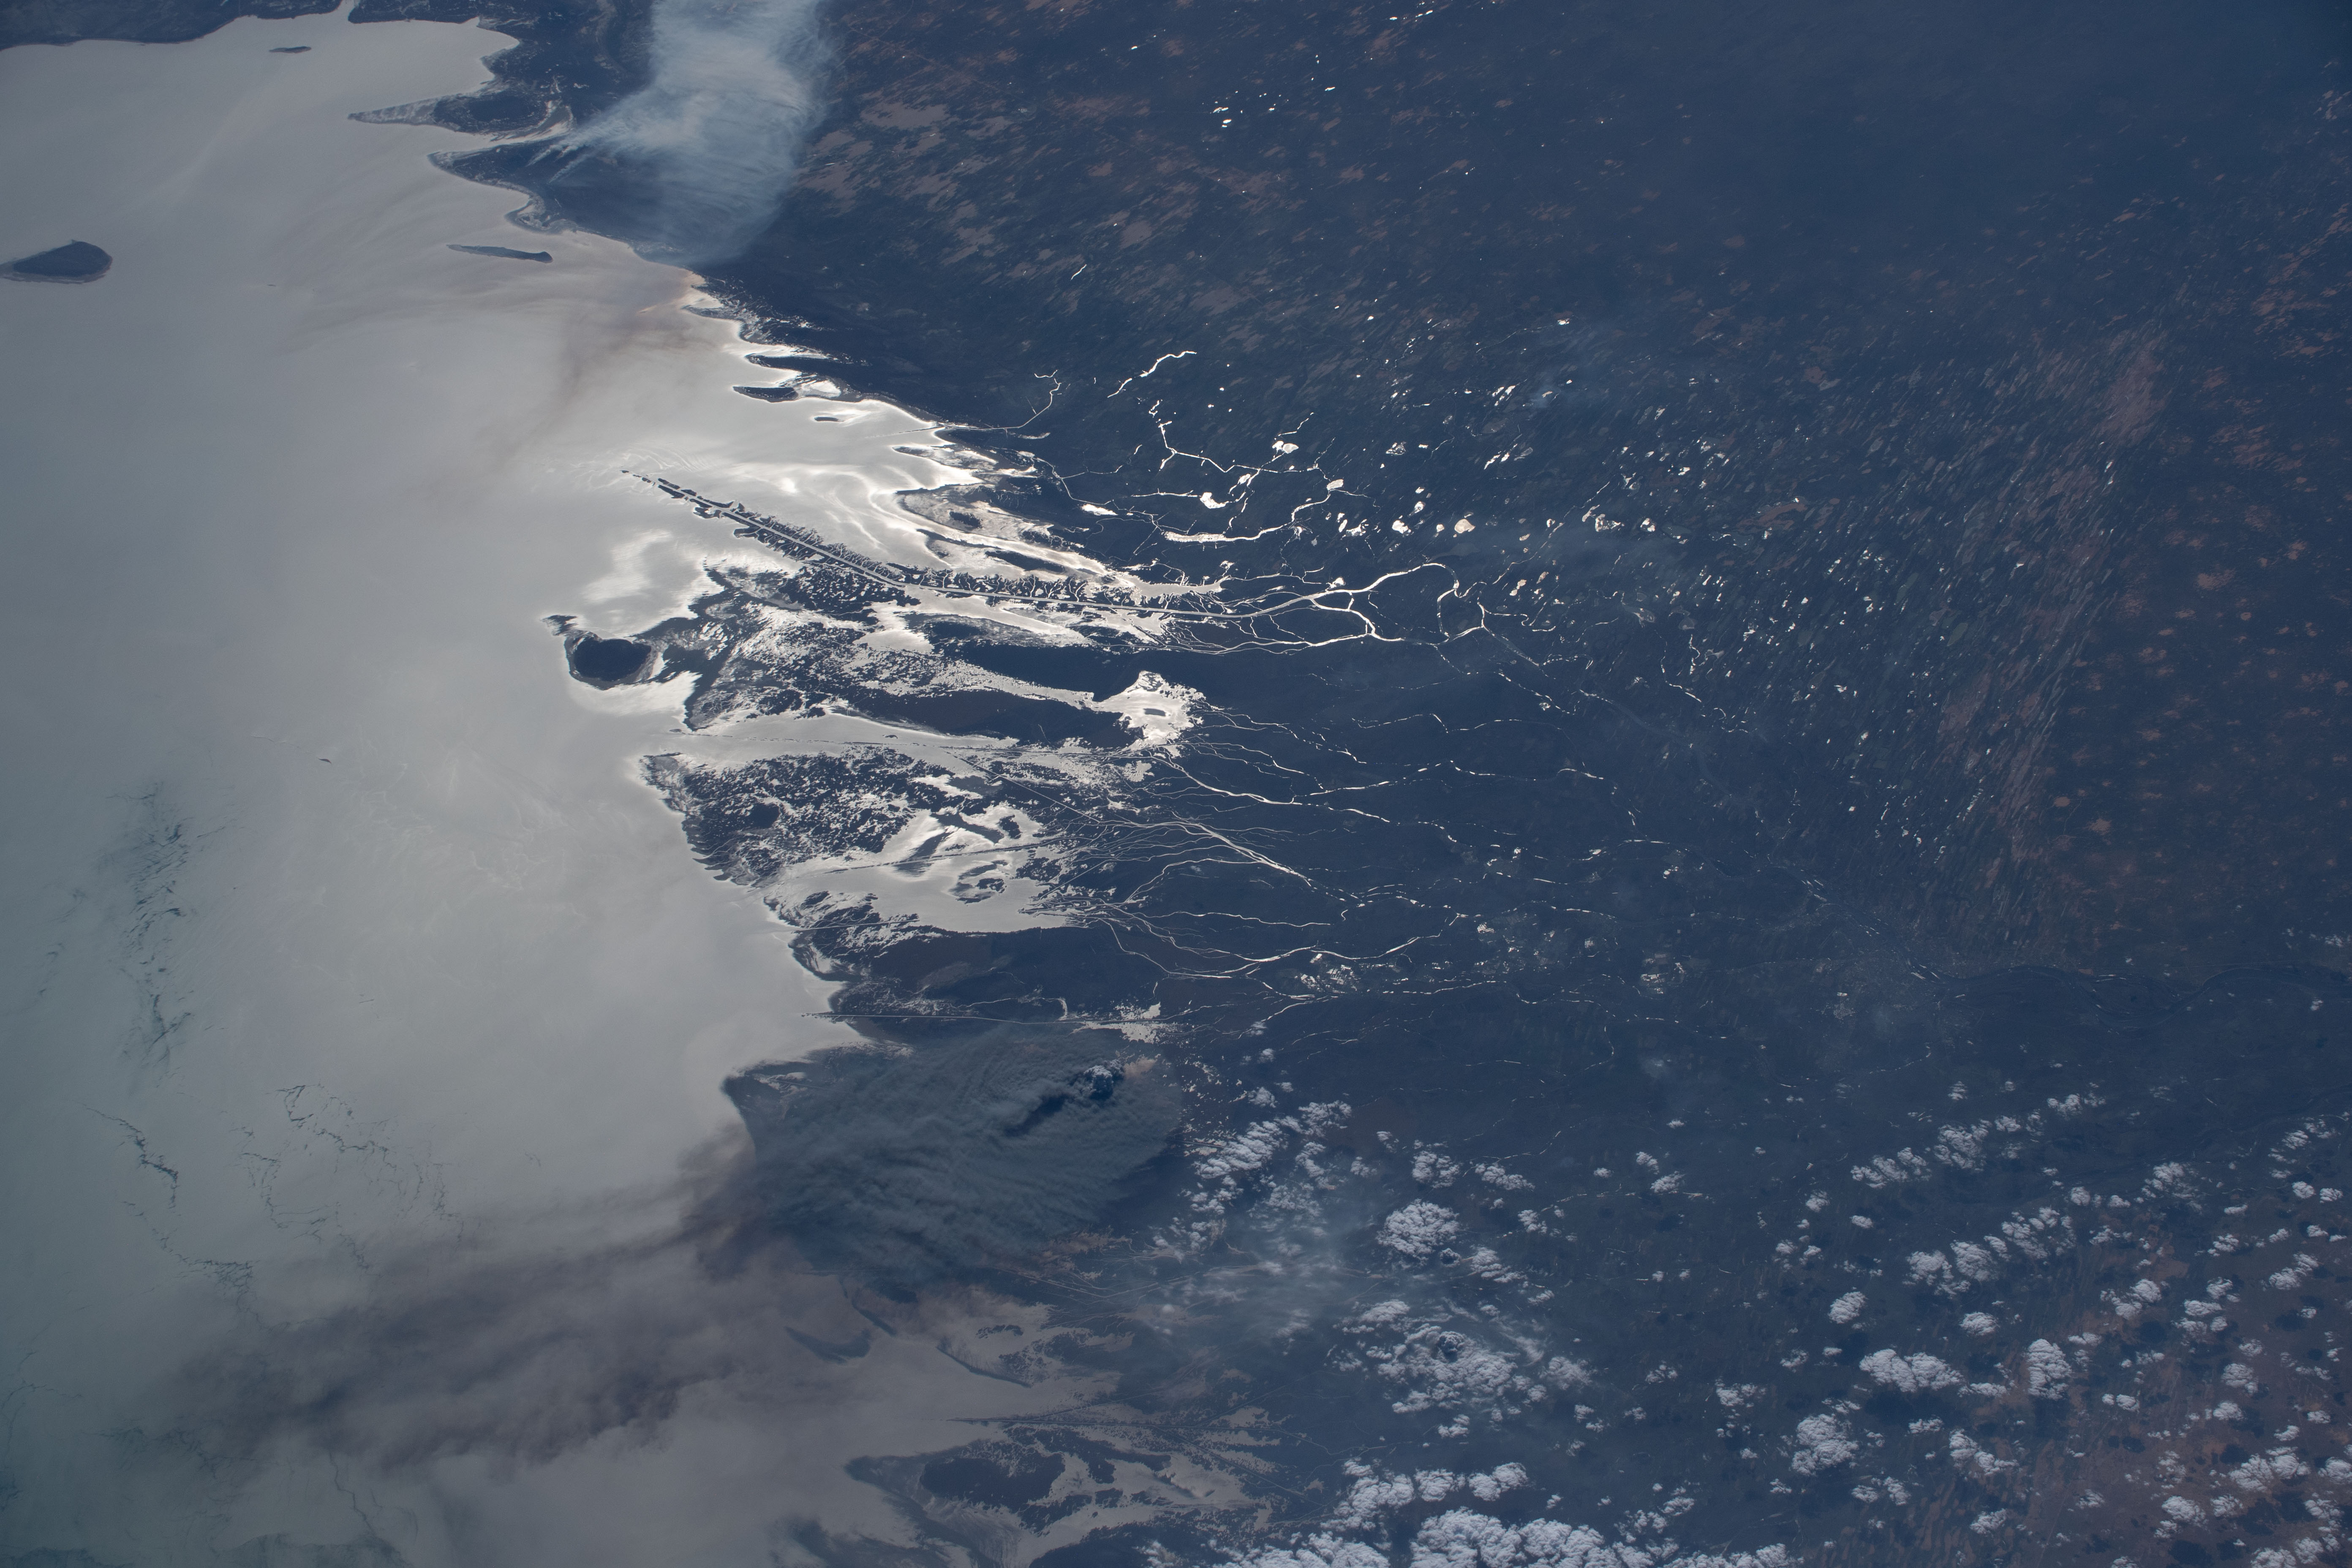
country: RUSSIAN FEDERATION
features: RUSSIA,CITY OF ASTRAKHAN,VOLGARIVER BASIN,CASPIAN SEA
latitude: 45.7
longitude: 48.0
